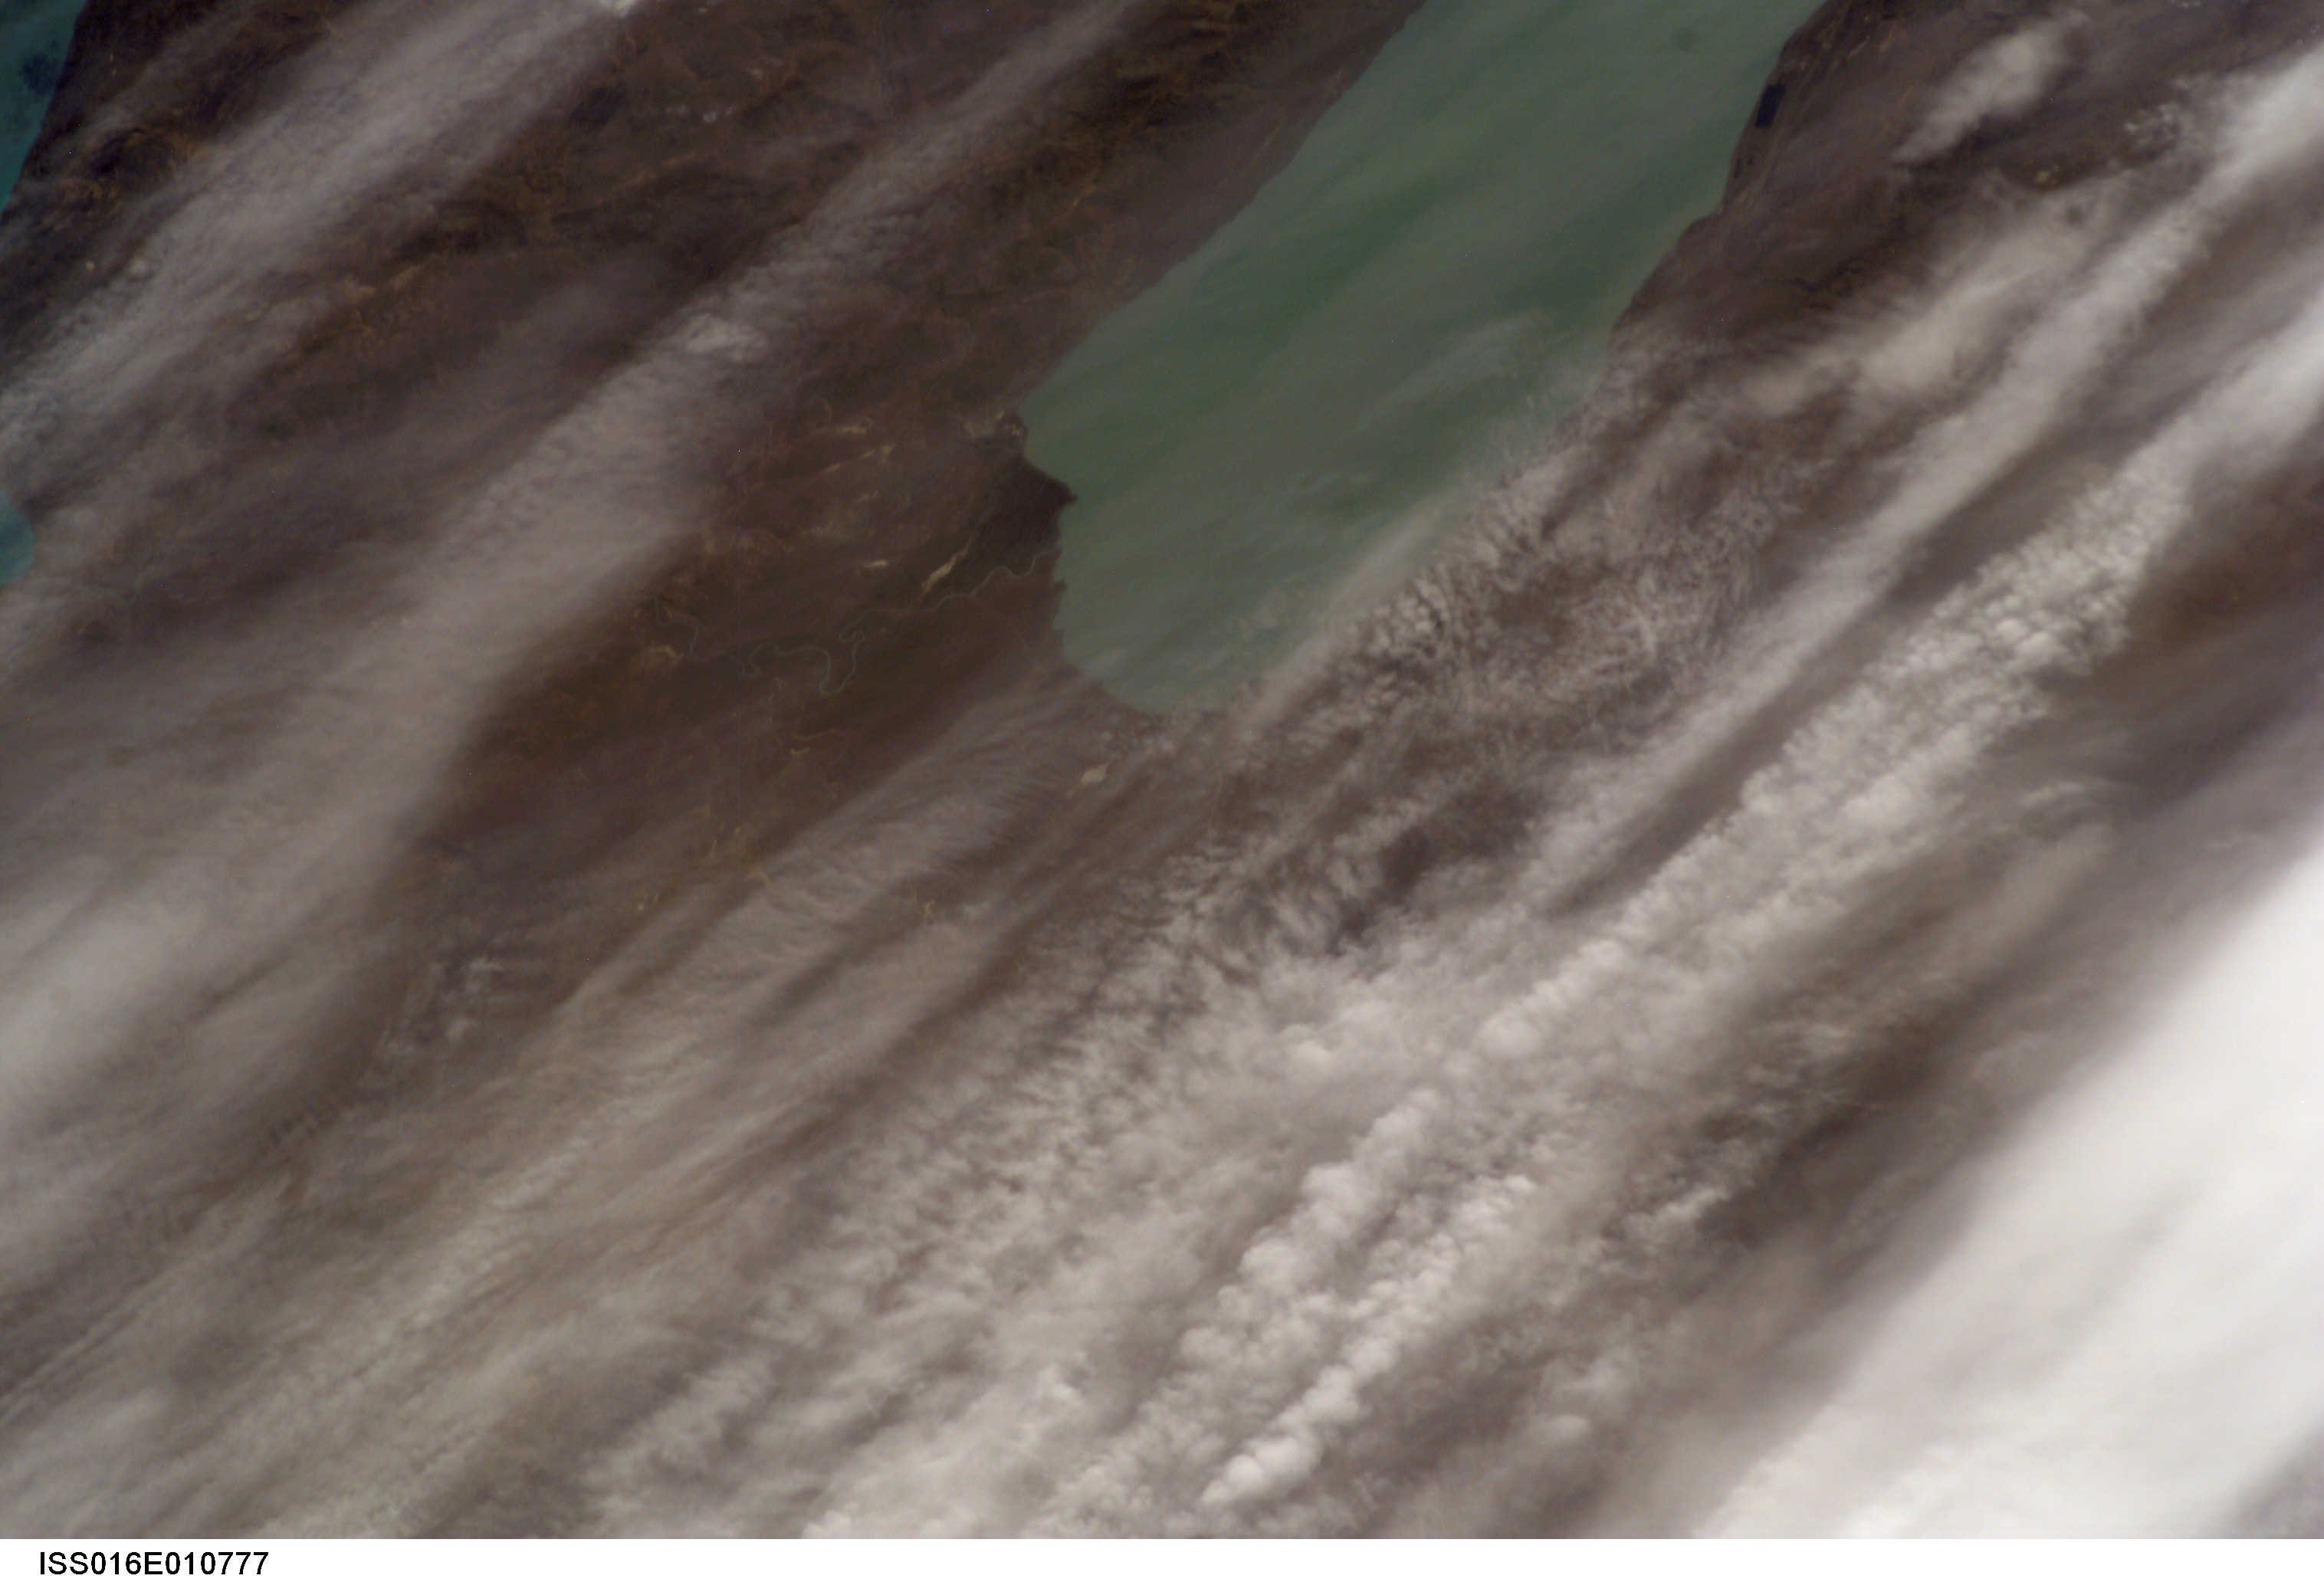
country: ARGENTINA
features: EASTERN LAKE VIEDMA
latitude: -49.5
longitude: -72.0
